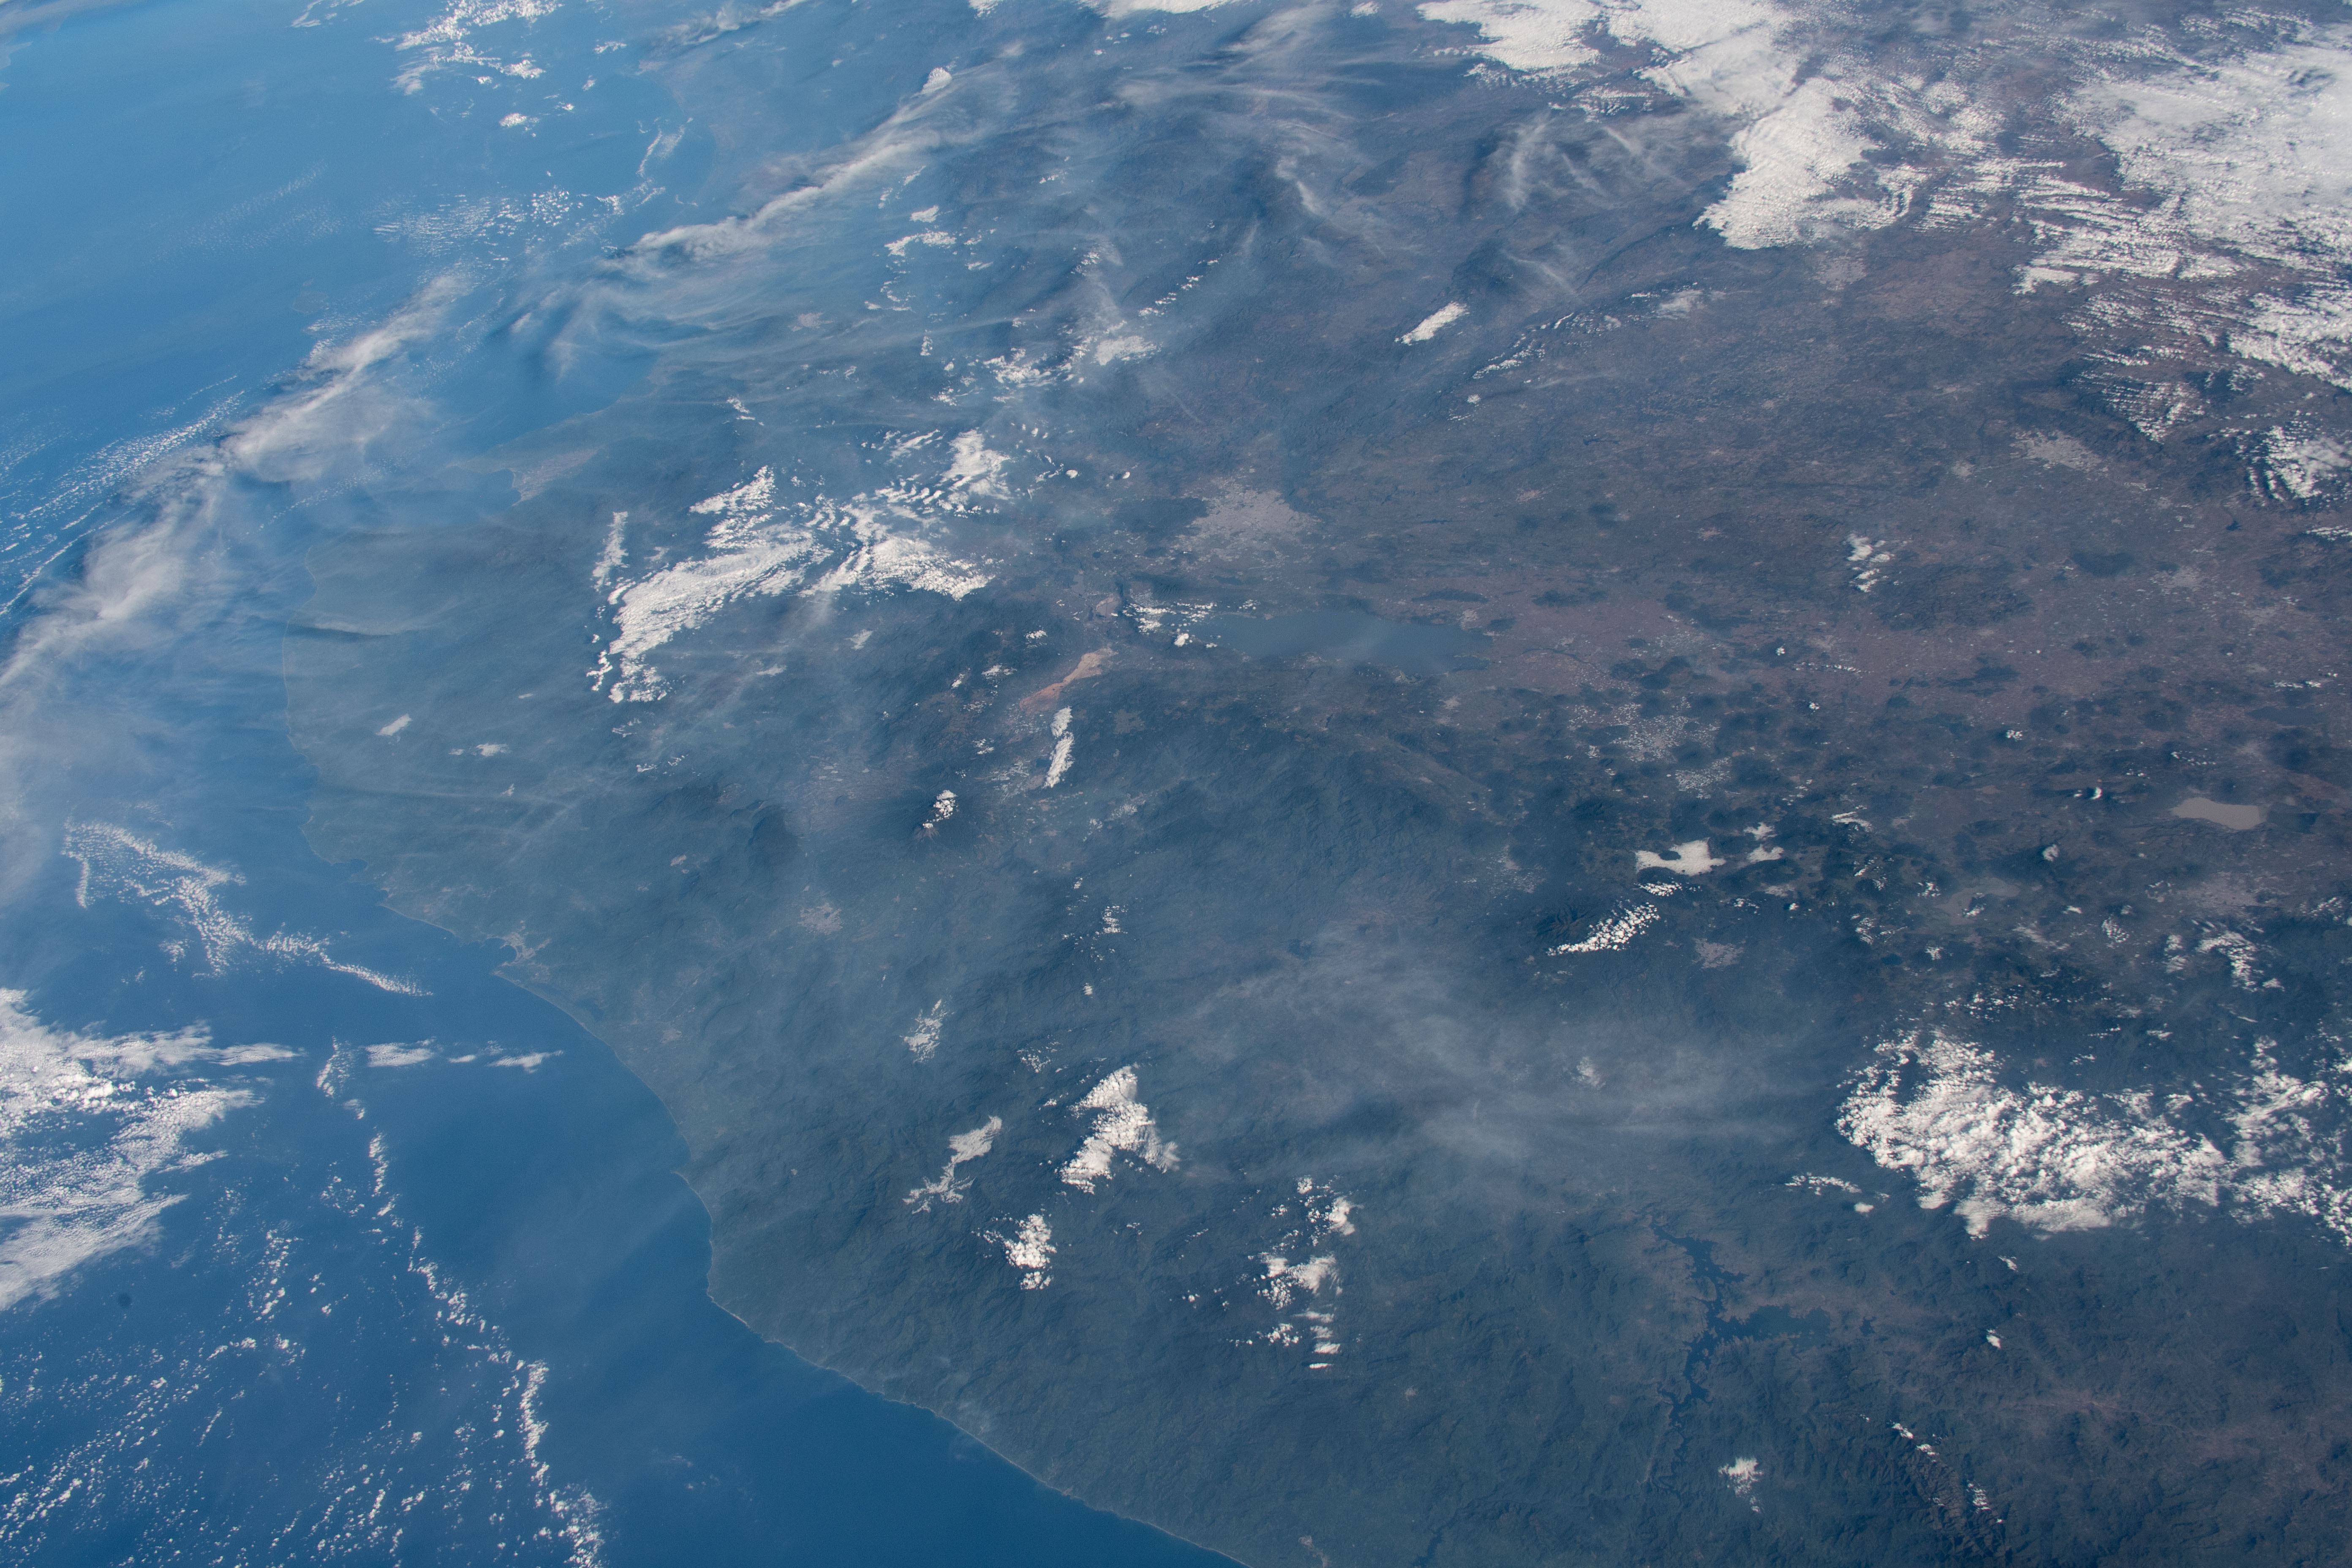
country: MEXICO
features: INFIERNILLO LAKE, LAGUNA DE CHAPALA
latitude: 20.0
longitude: -103.0
